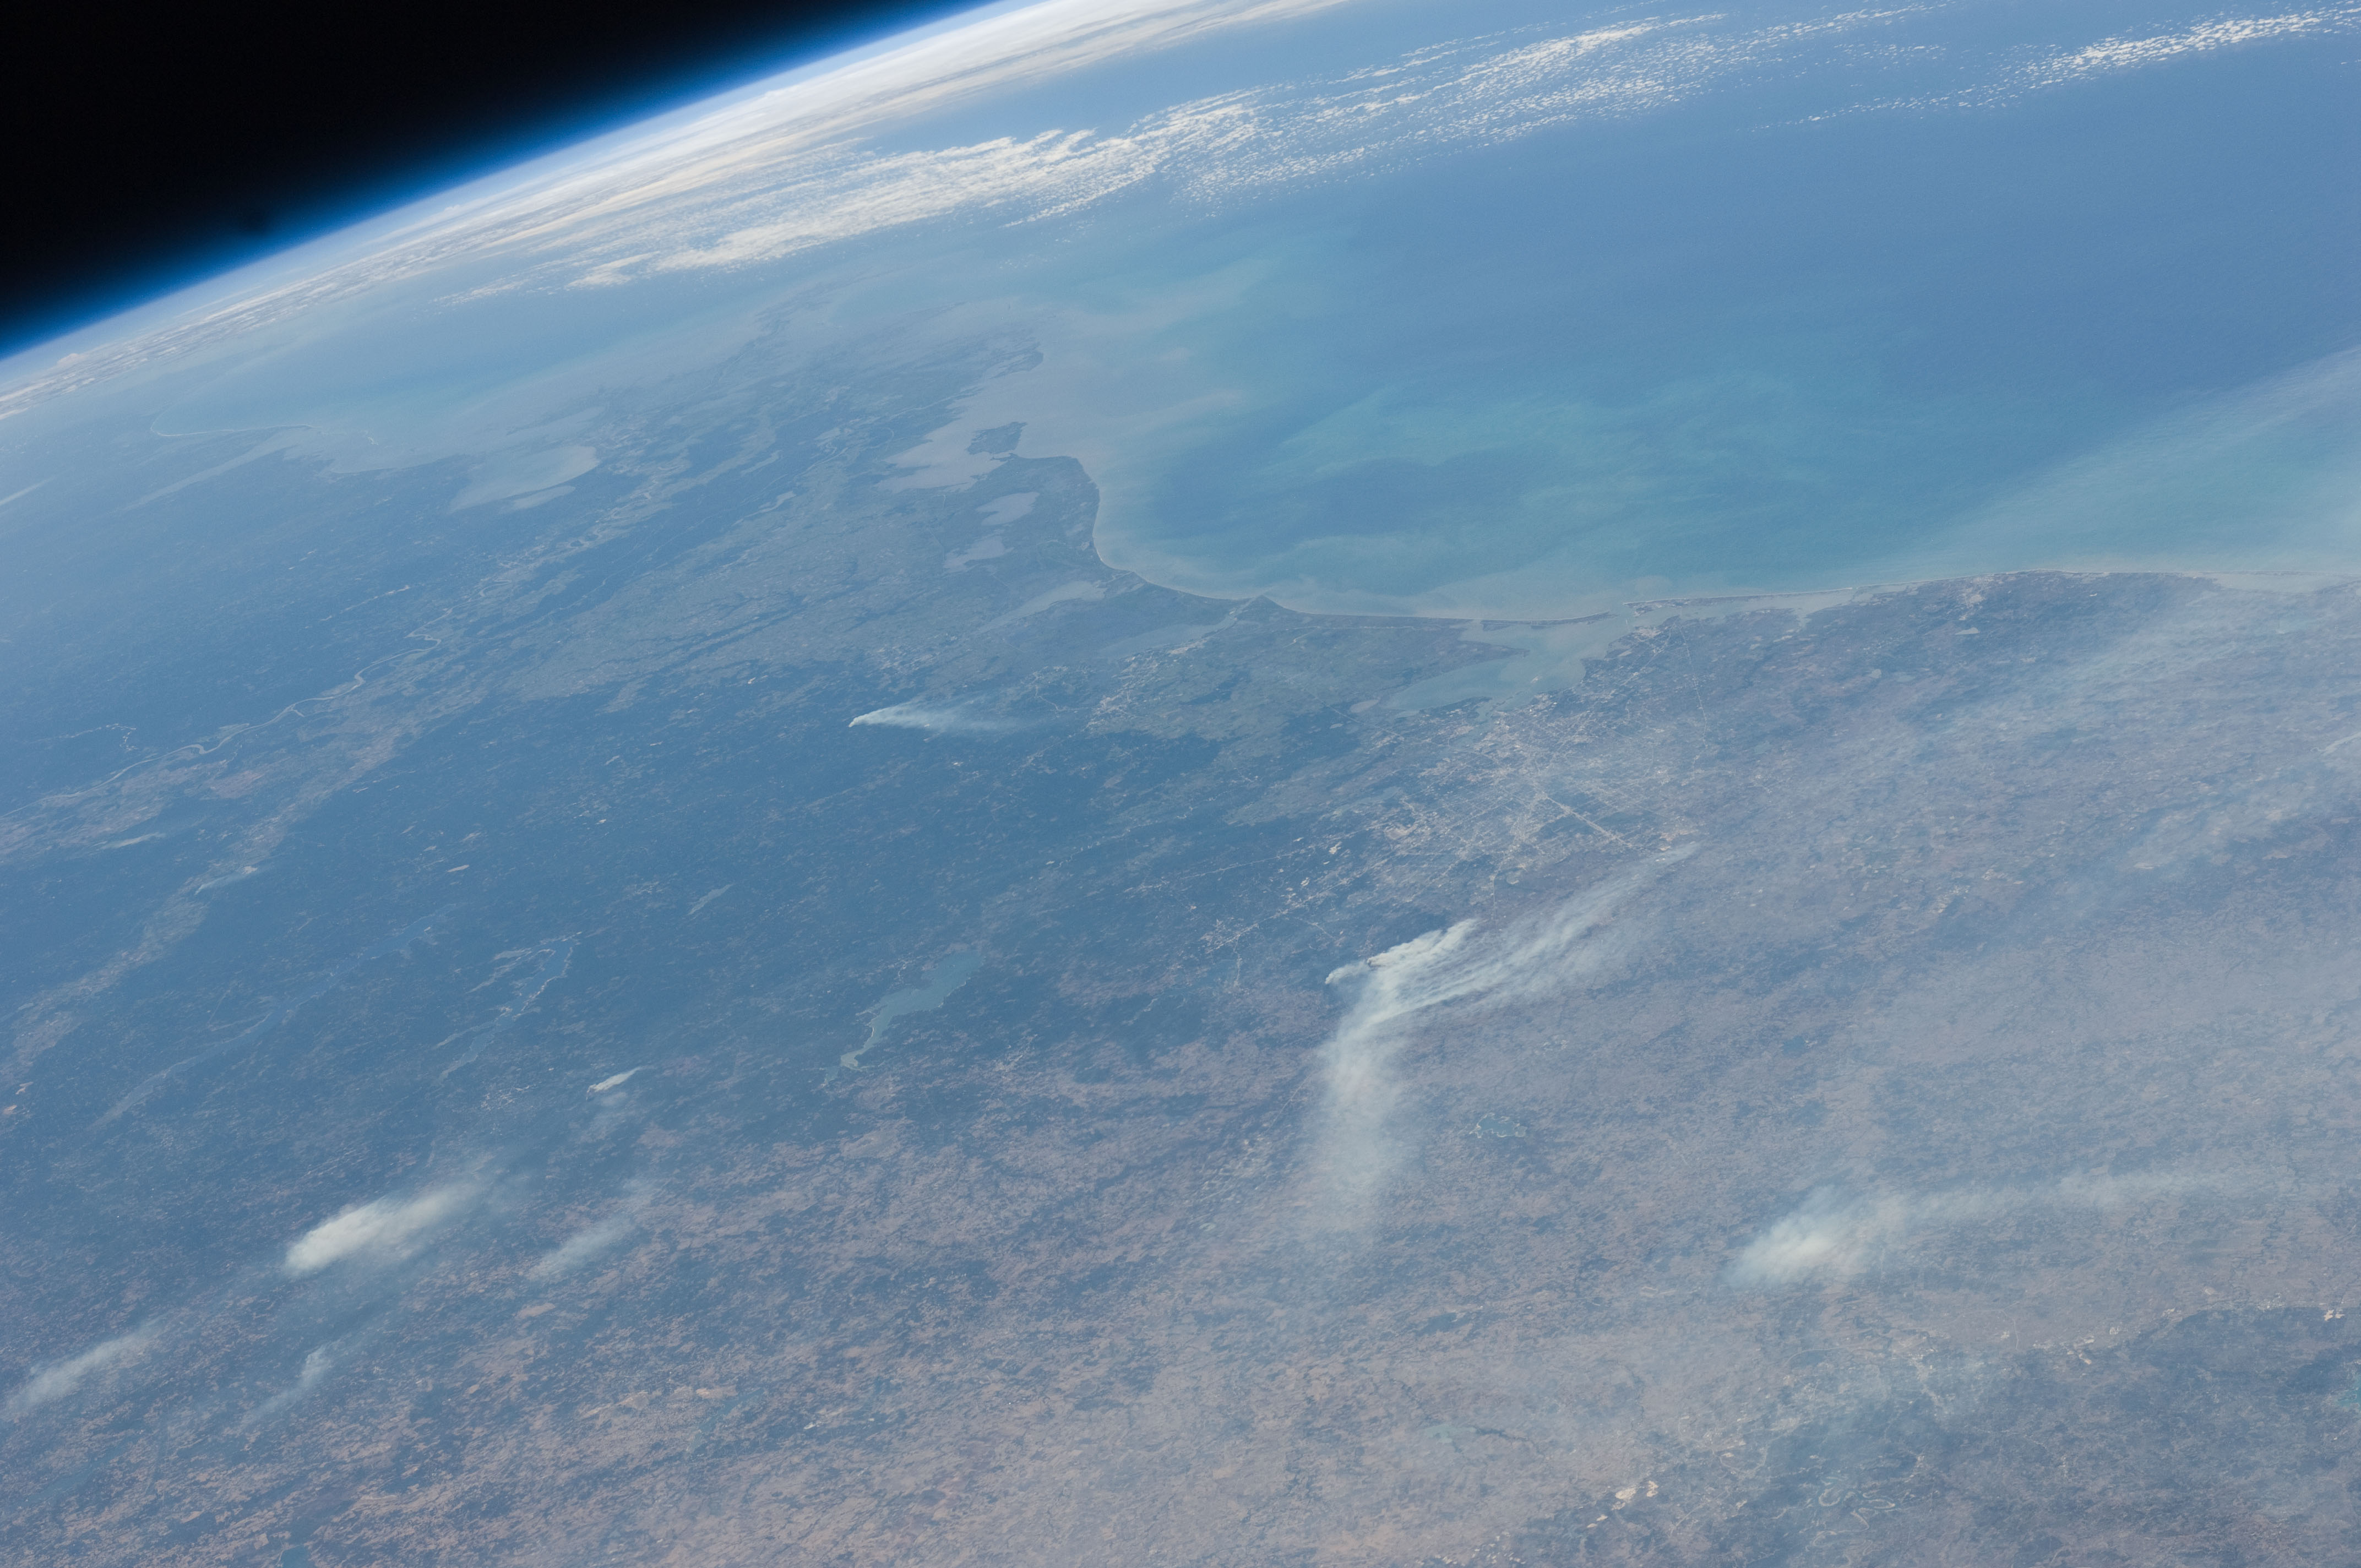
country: USA-TEXAS
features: PAN-WILDFIRES, HAZE, HOUSTON REGION
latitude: 30.0
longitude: -95.5
